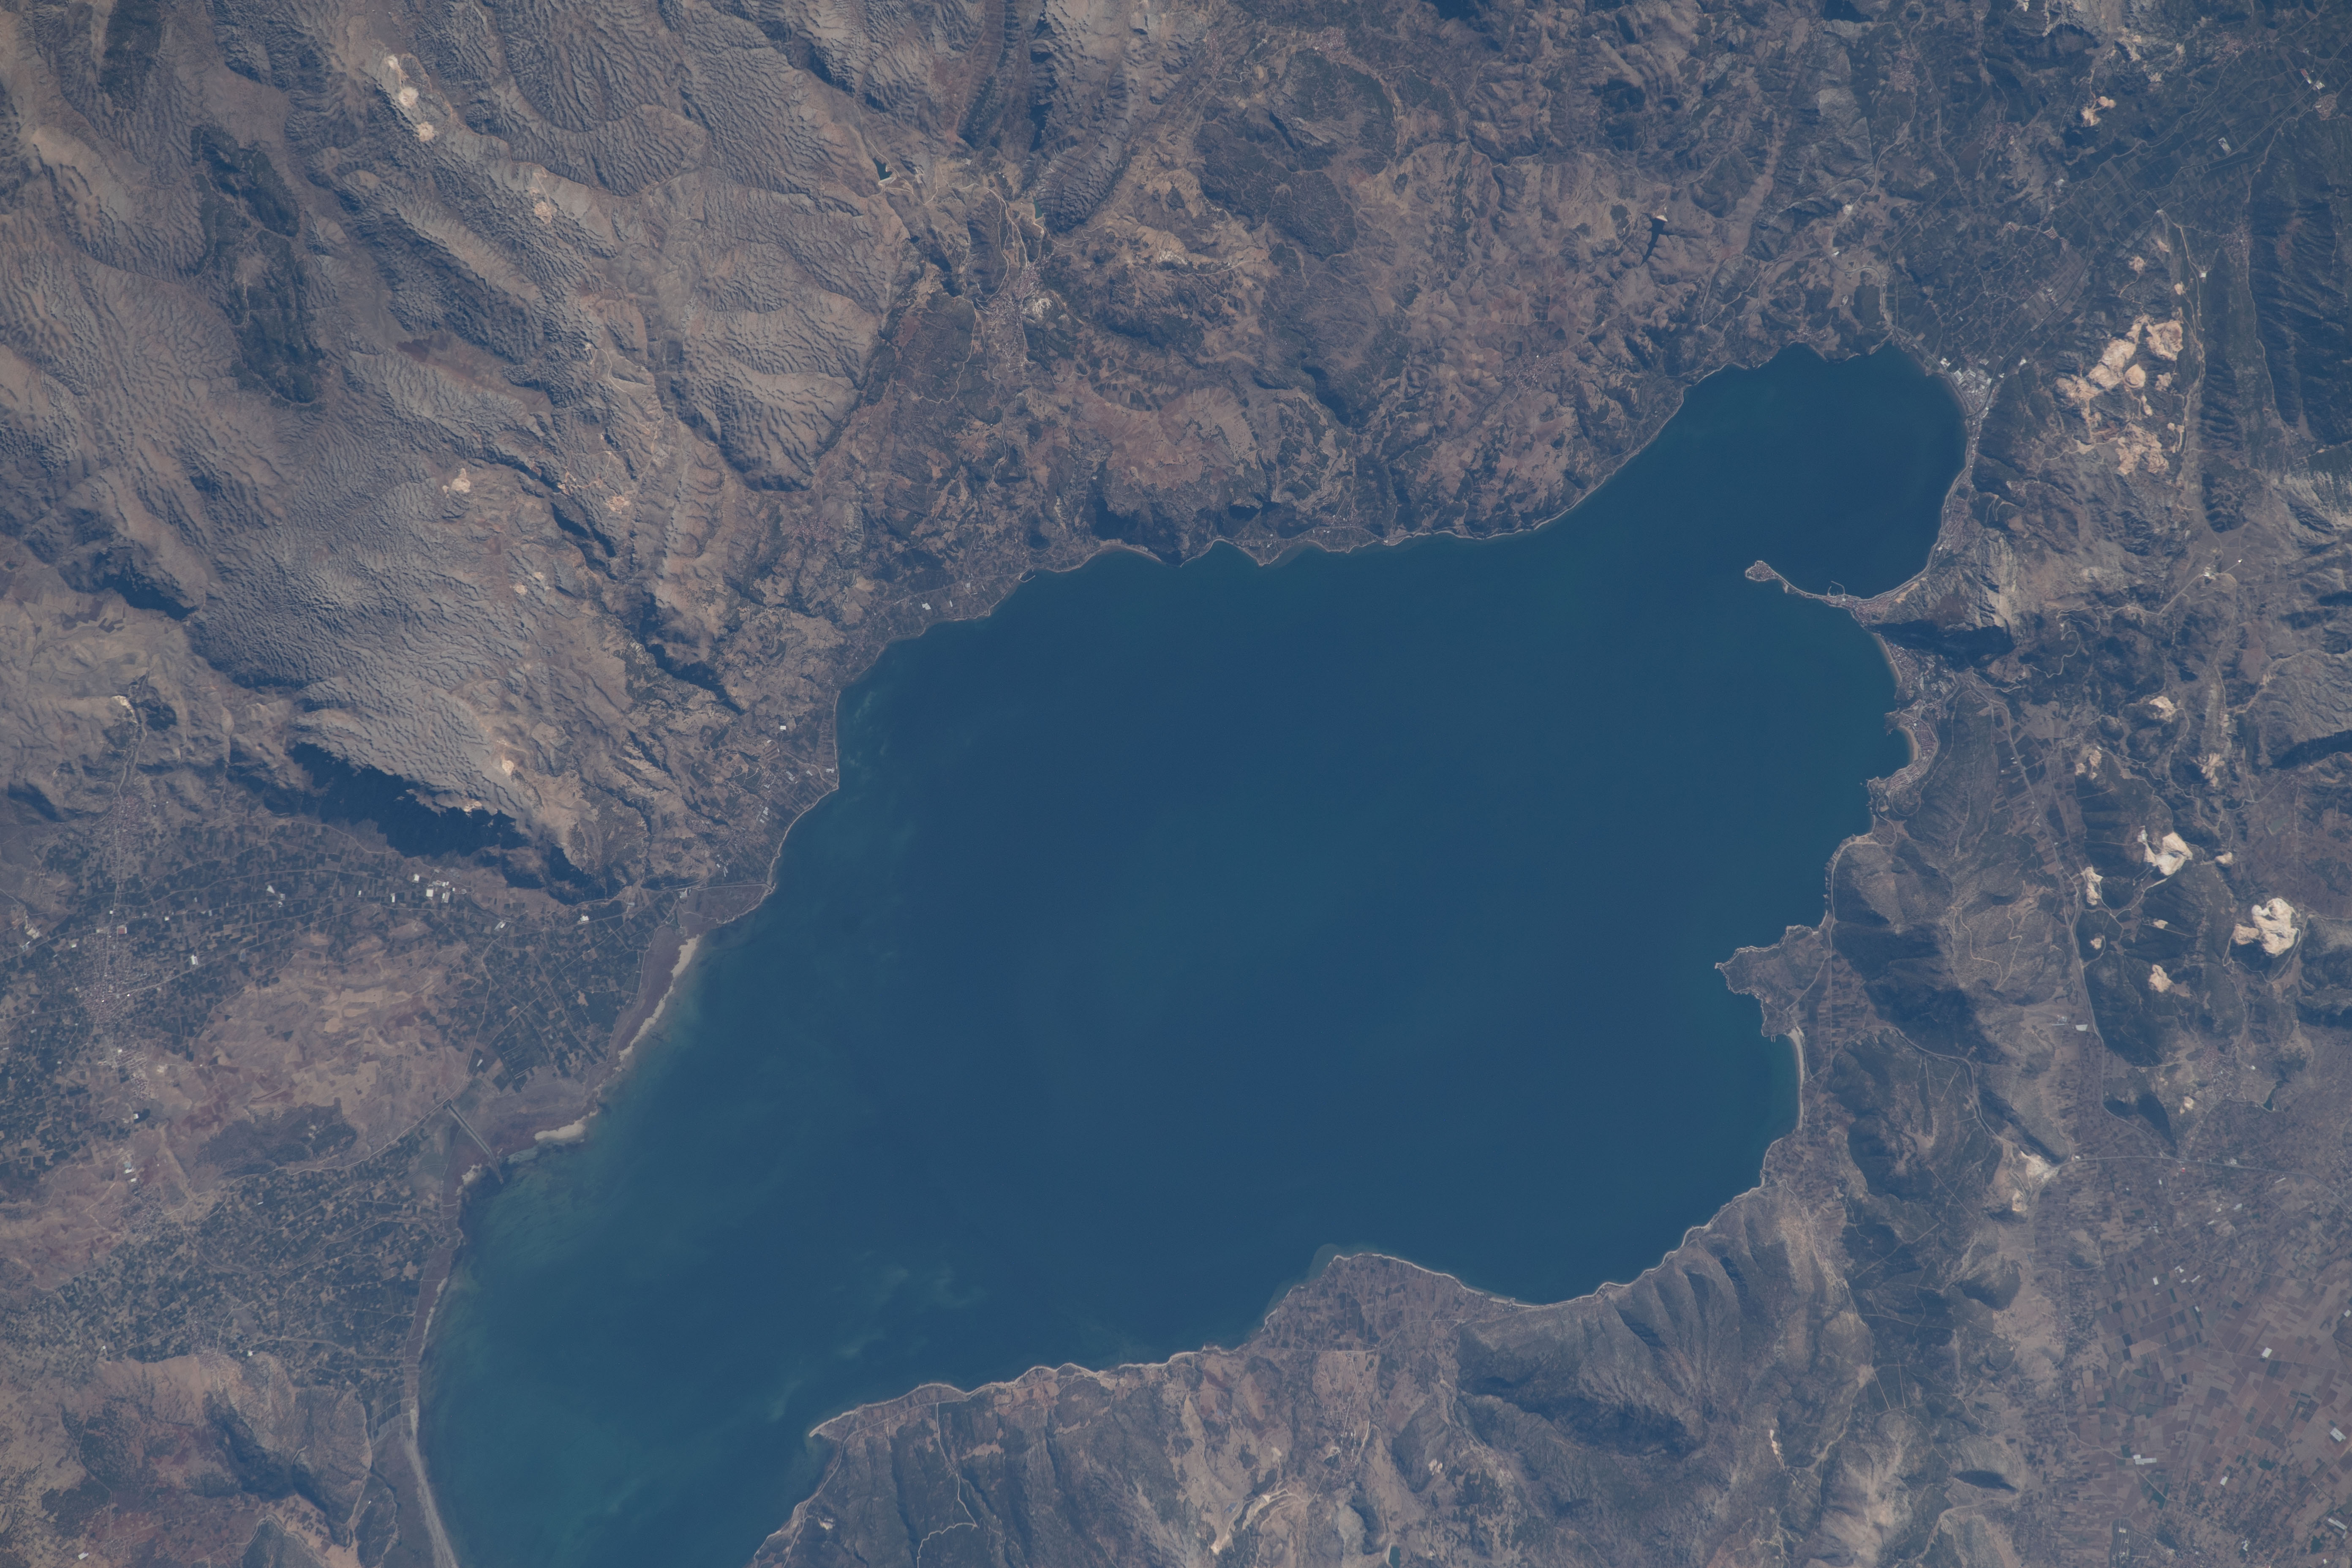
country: TURKEY
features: TURKEY,EĞIRDIR LAKE
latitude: 38.0
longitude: 30.9
